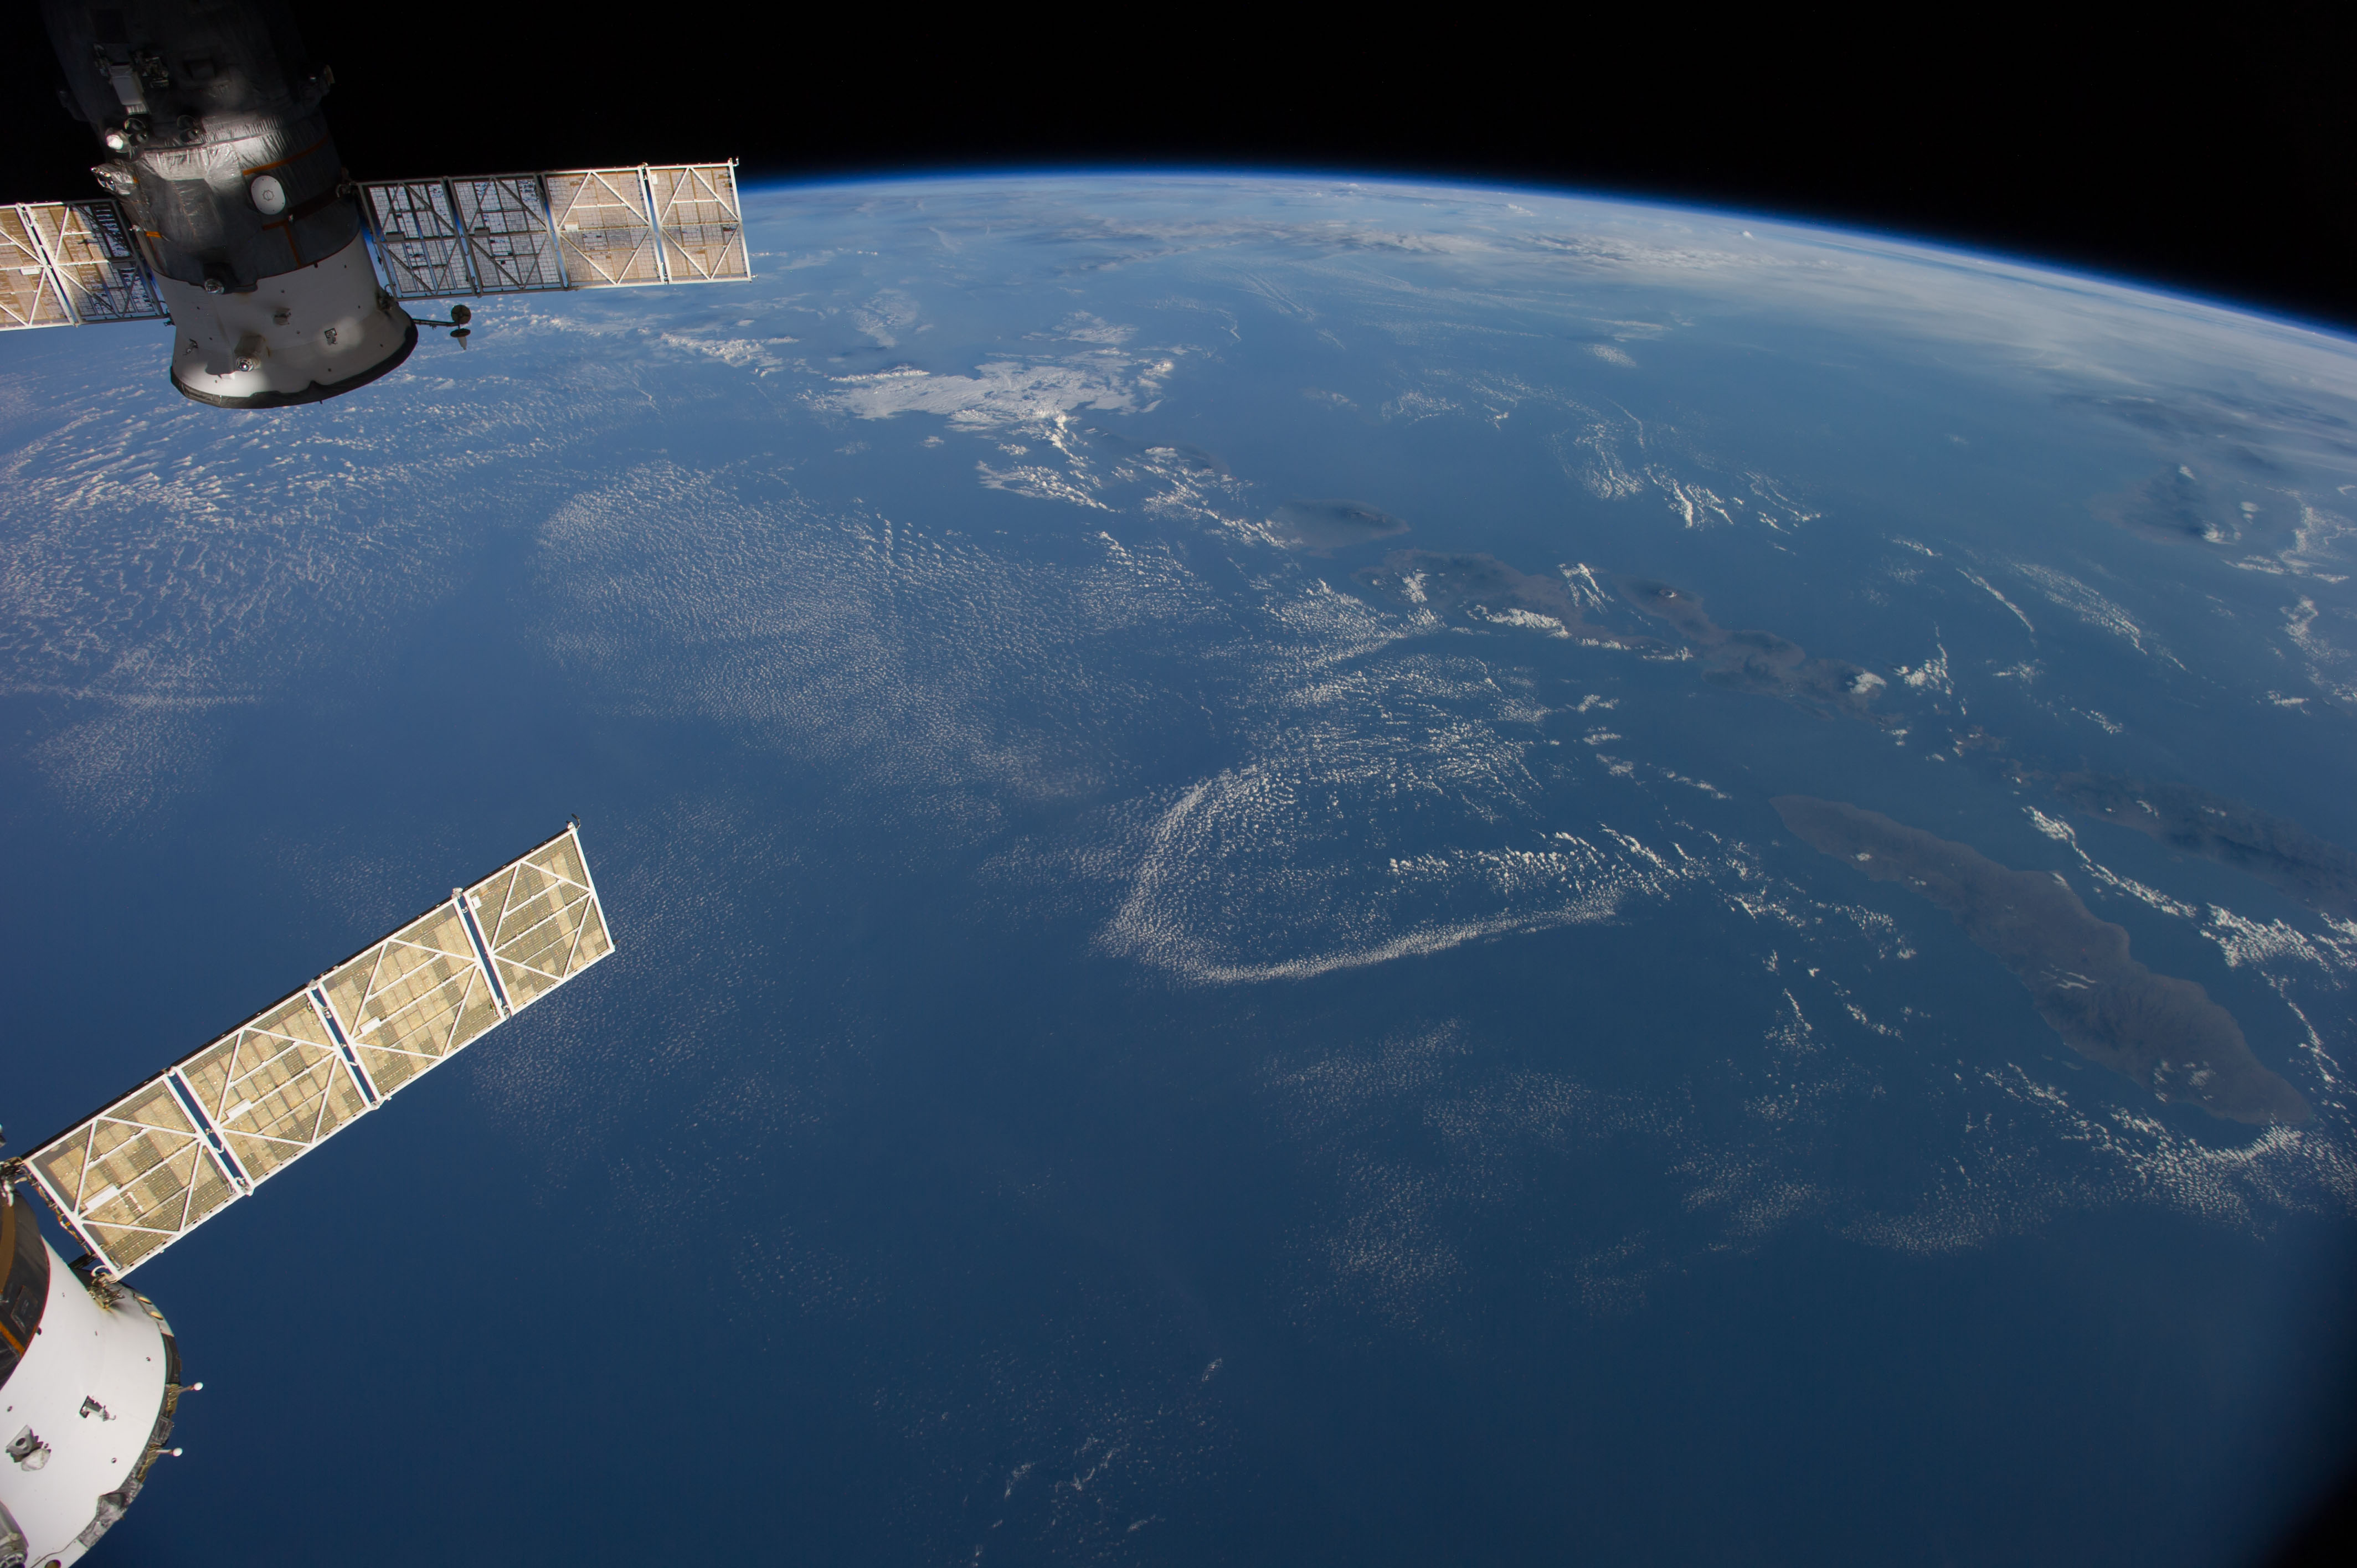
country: INDONESIA
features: BALI, W. NUSA TENGGARA, BALI S., JAVA S., MT. RINJANI, MT. TAMBORA, ATMOSPHERIC LIMB
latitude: -10.5
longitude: 116.5
